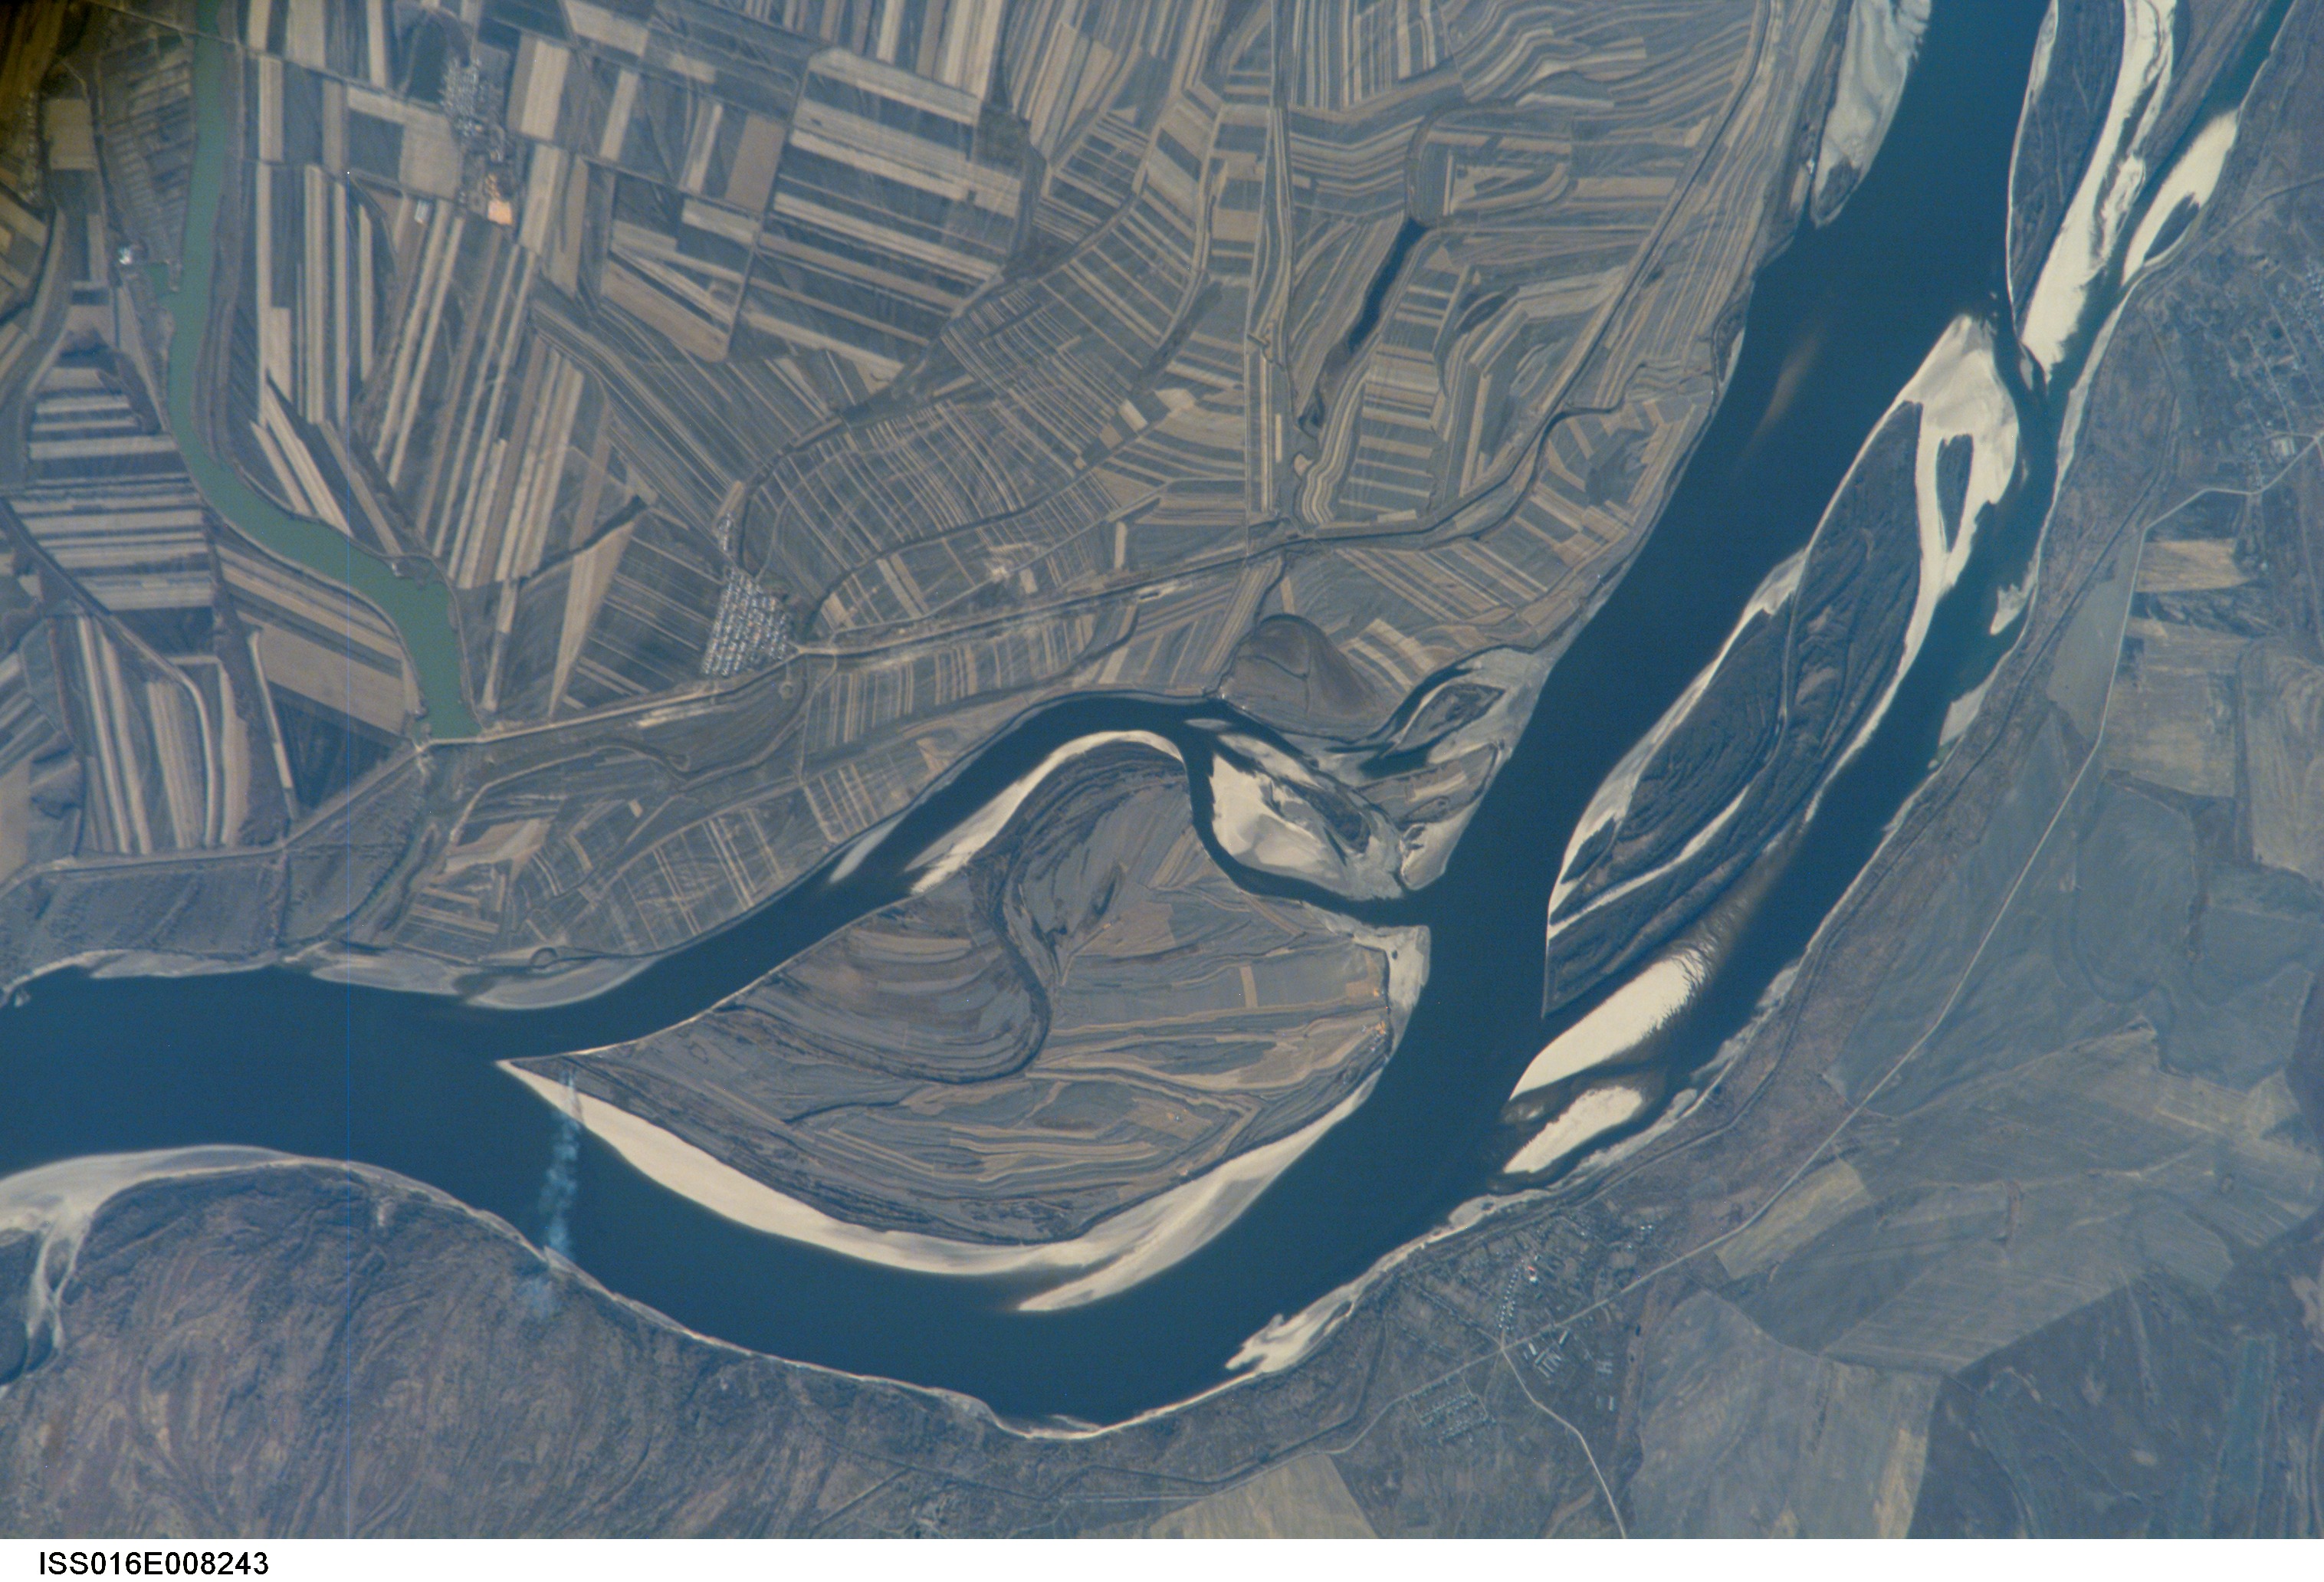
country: CHINA
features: AMUR R., NAGIBOVA, AGRICULTURE
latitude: 47.7
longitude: 131.5
